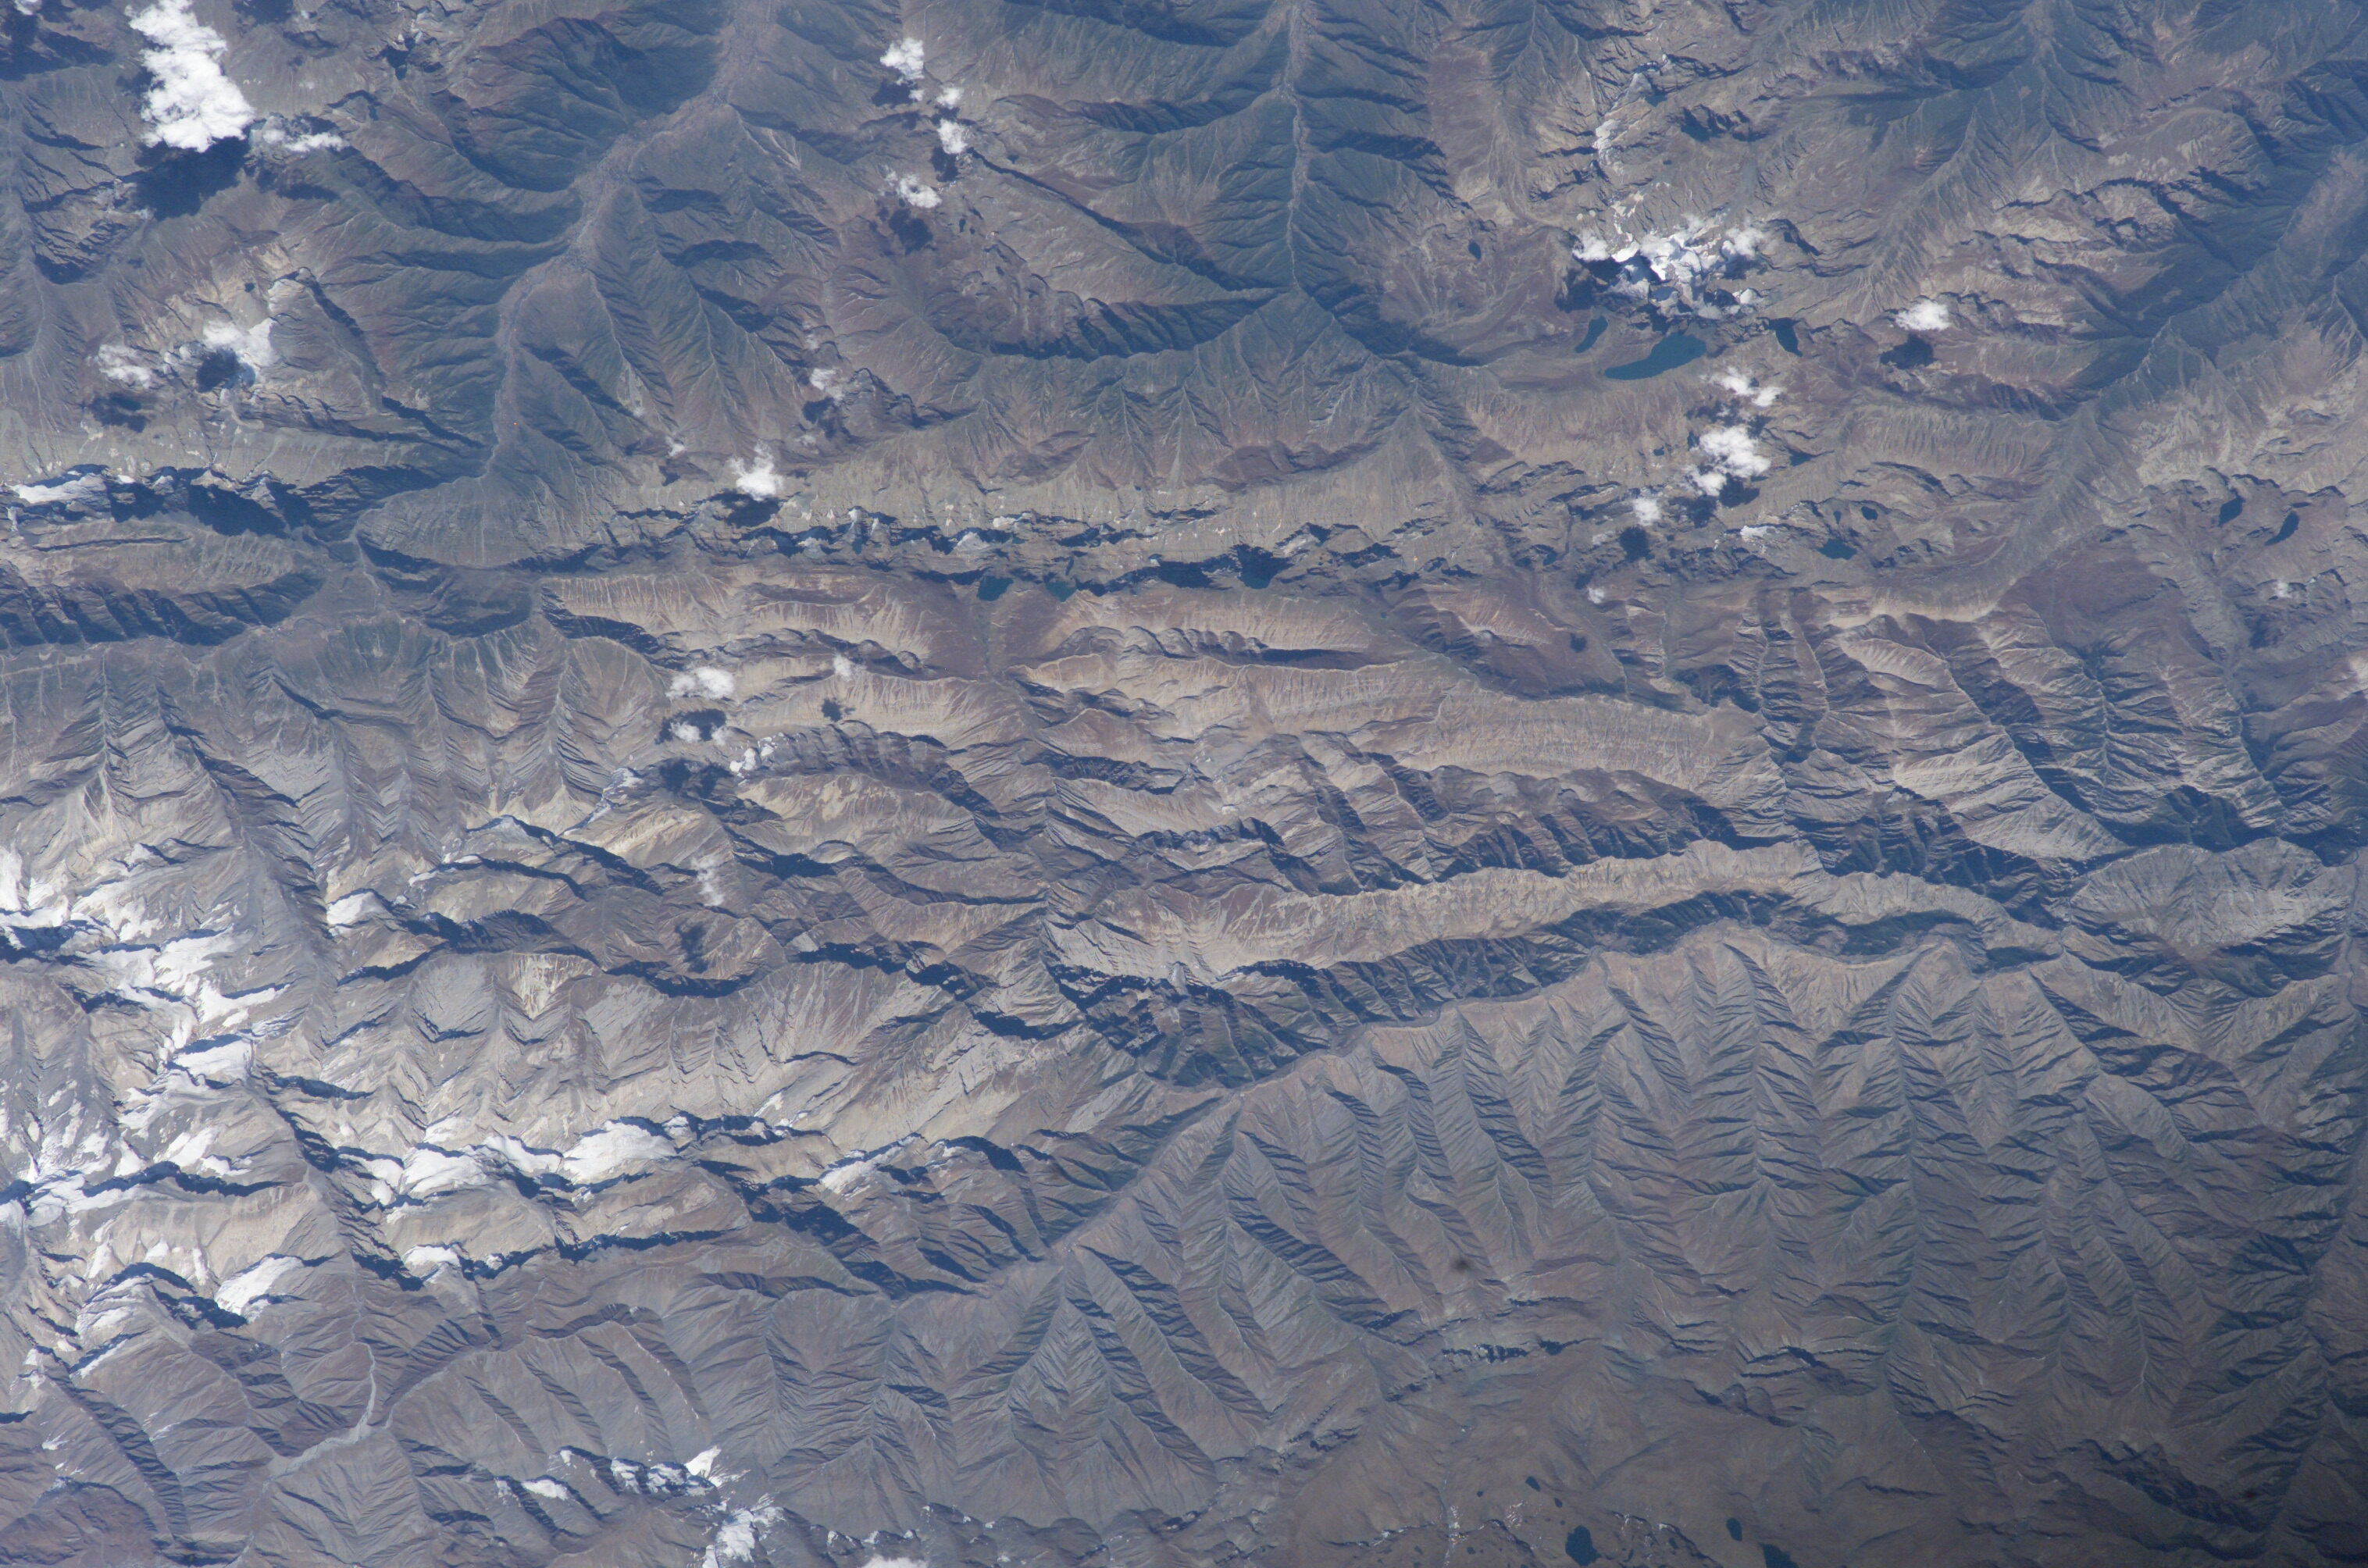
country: INDIA
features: PANGI RANGE
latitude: 34.5
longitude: 75.0
